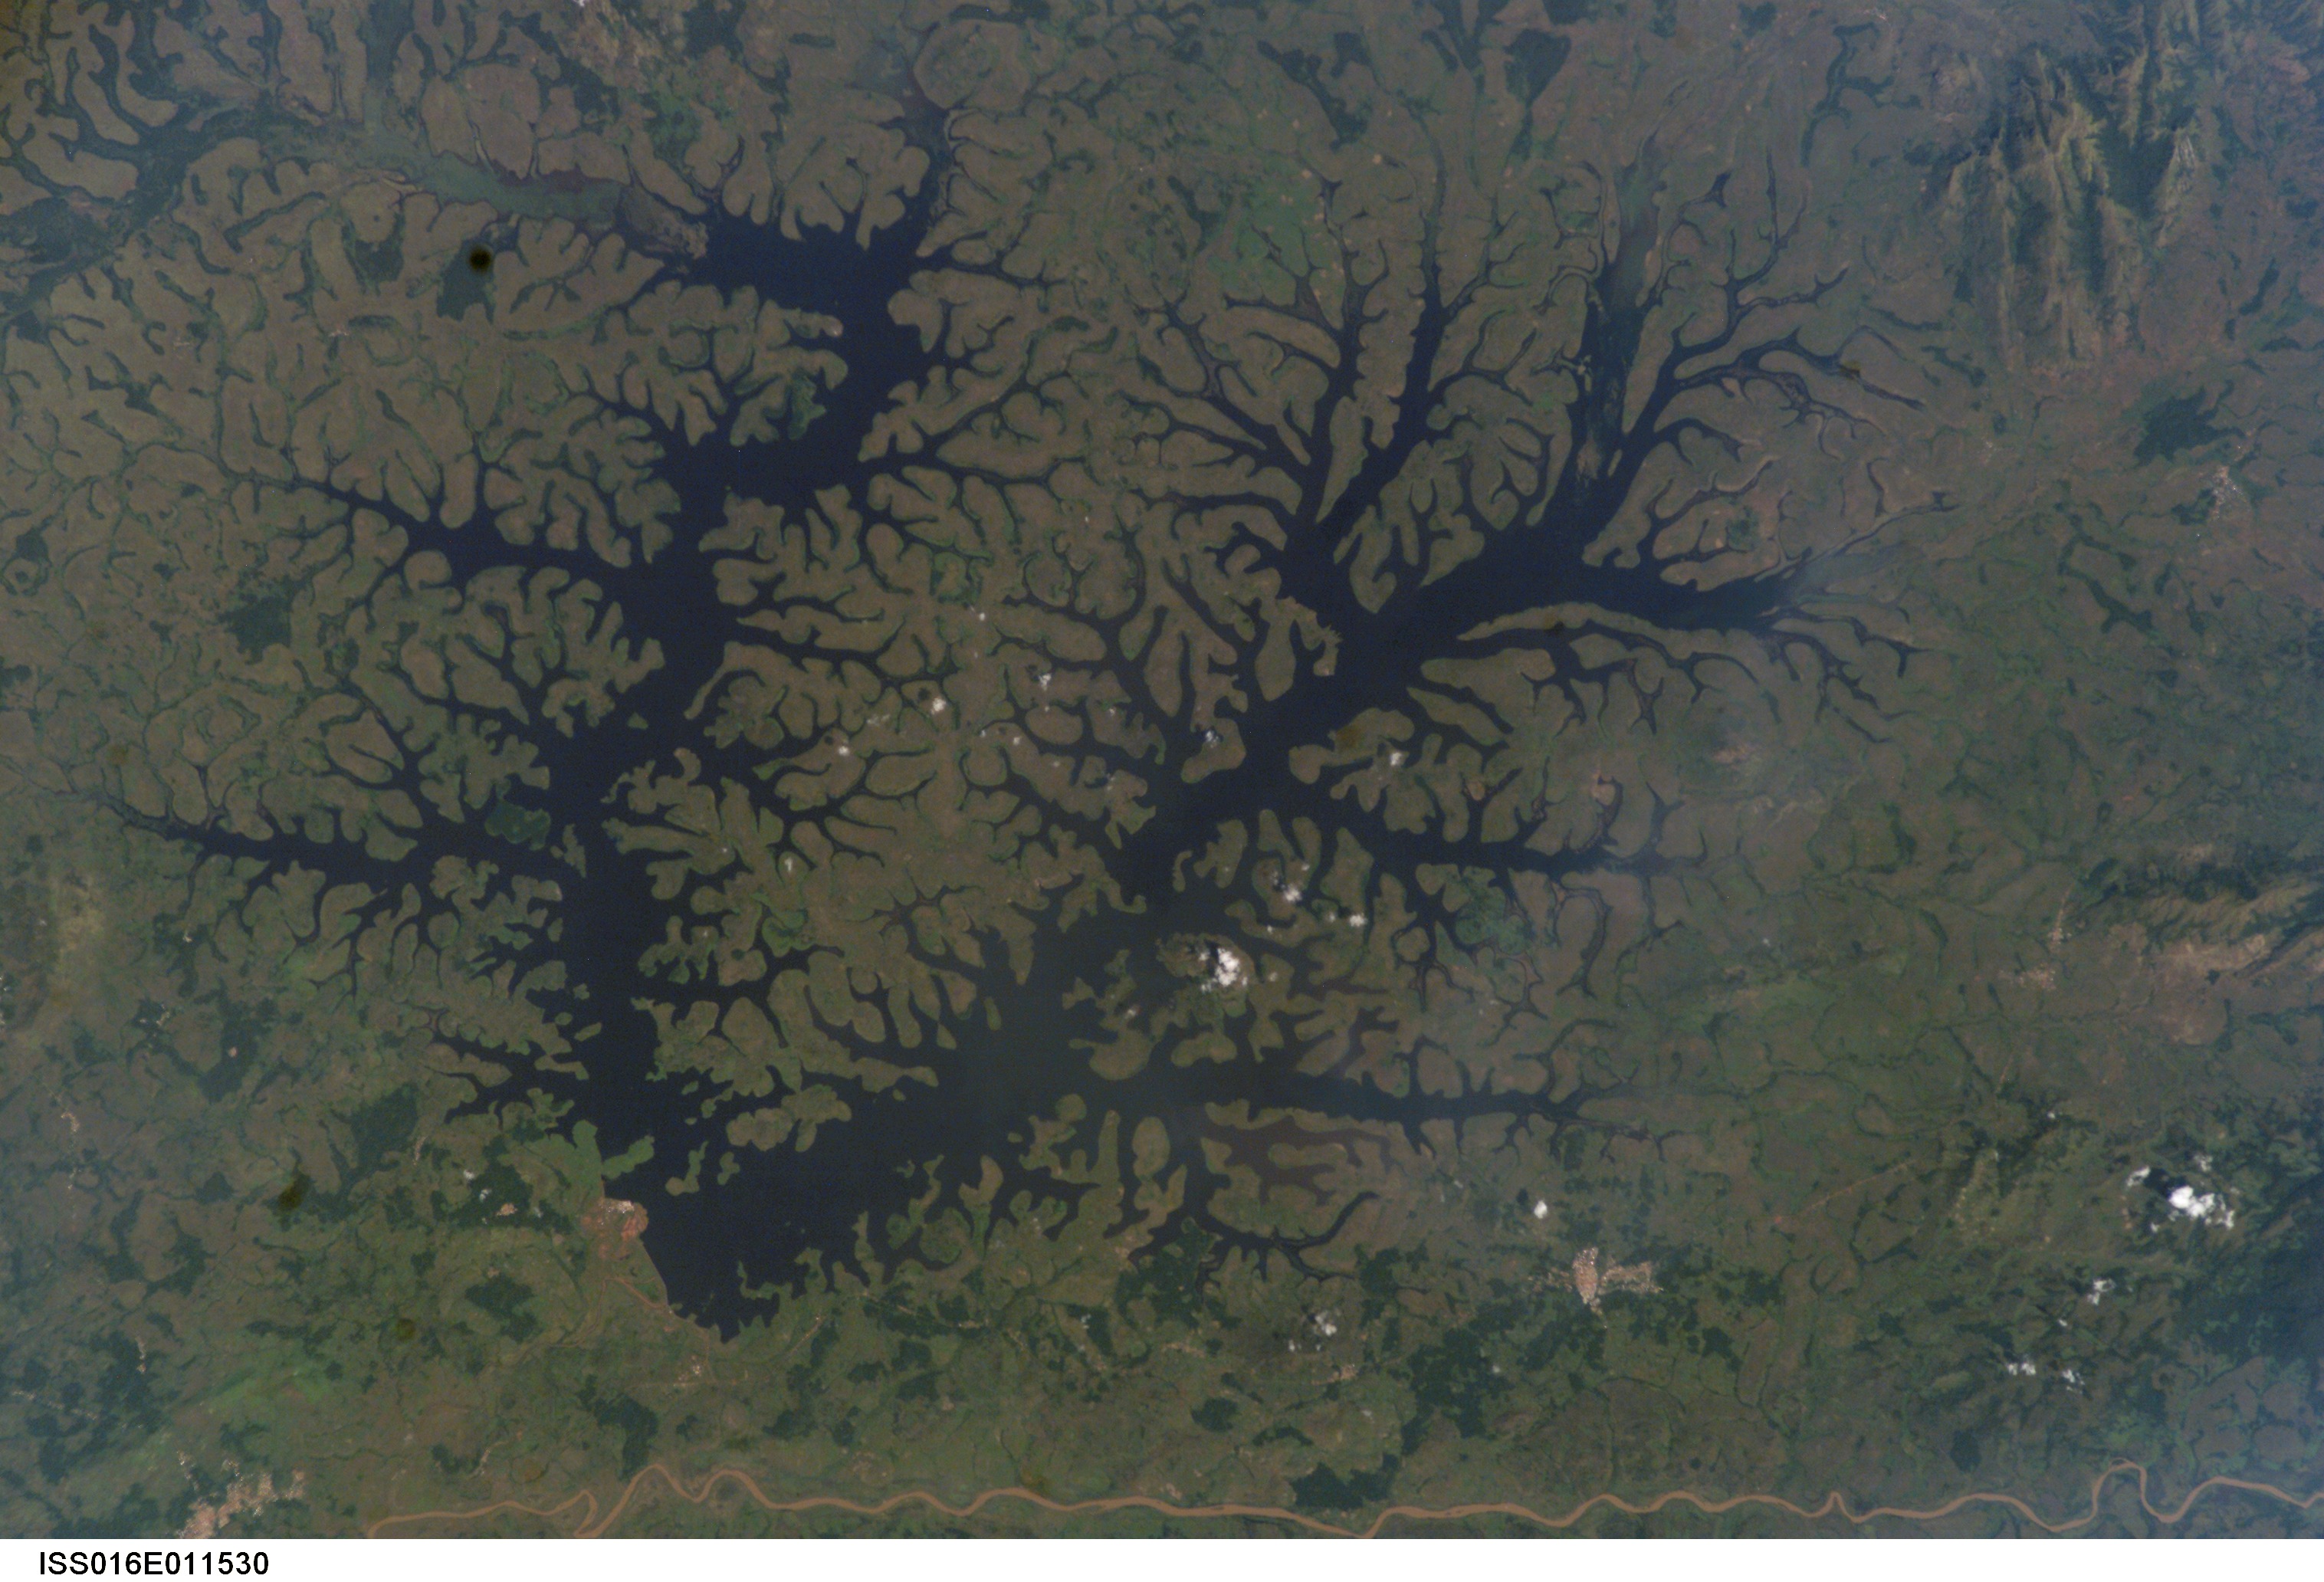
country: CAMEROON
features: BAMENDJING RES., MBAM R., KIMI
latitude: 6.0
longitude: 11.5
